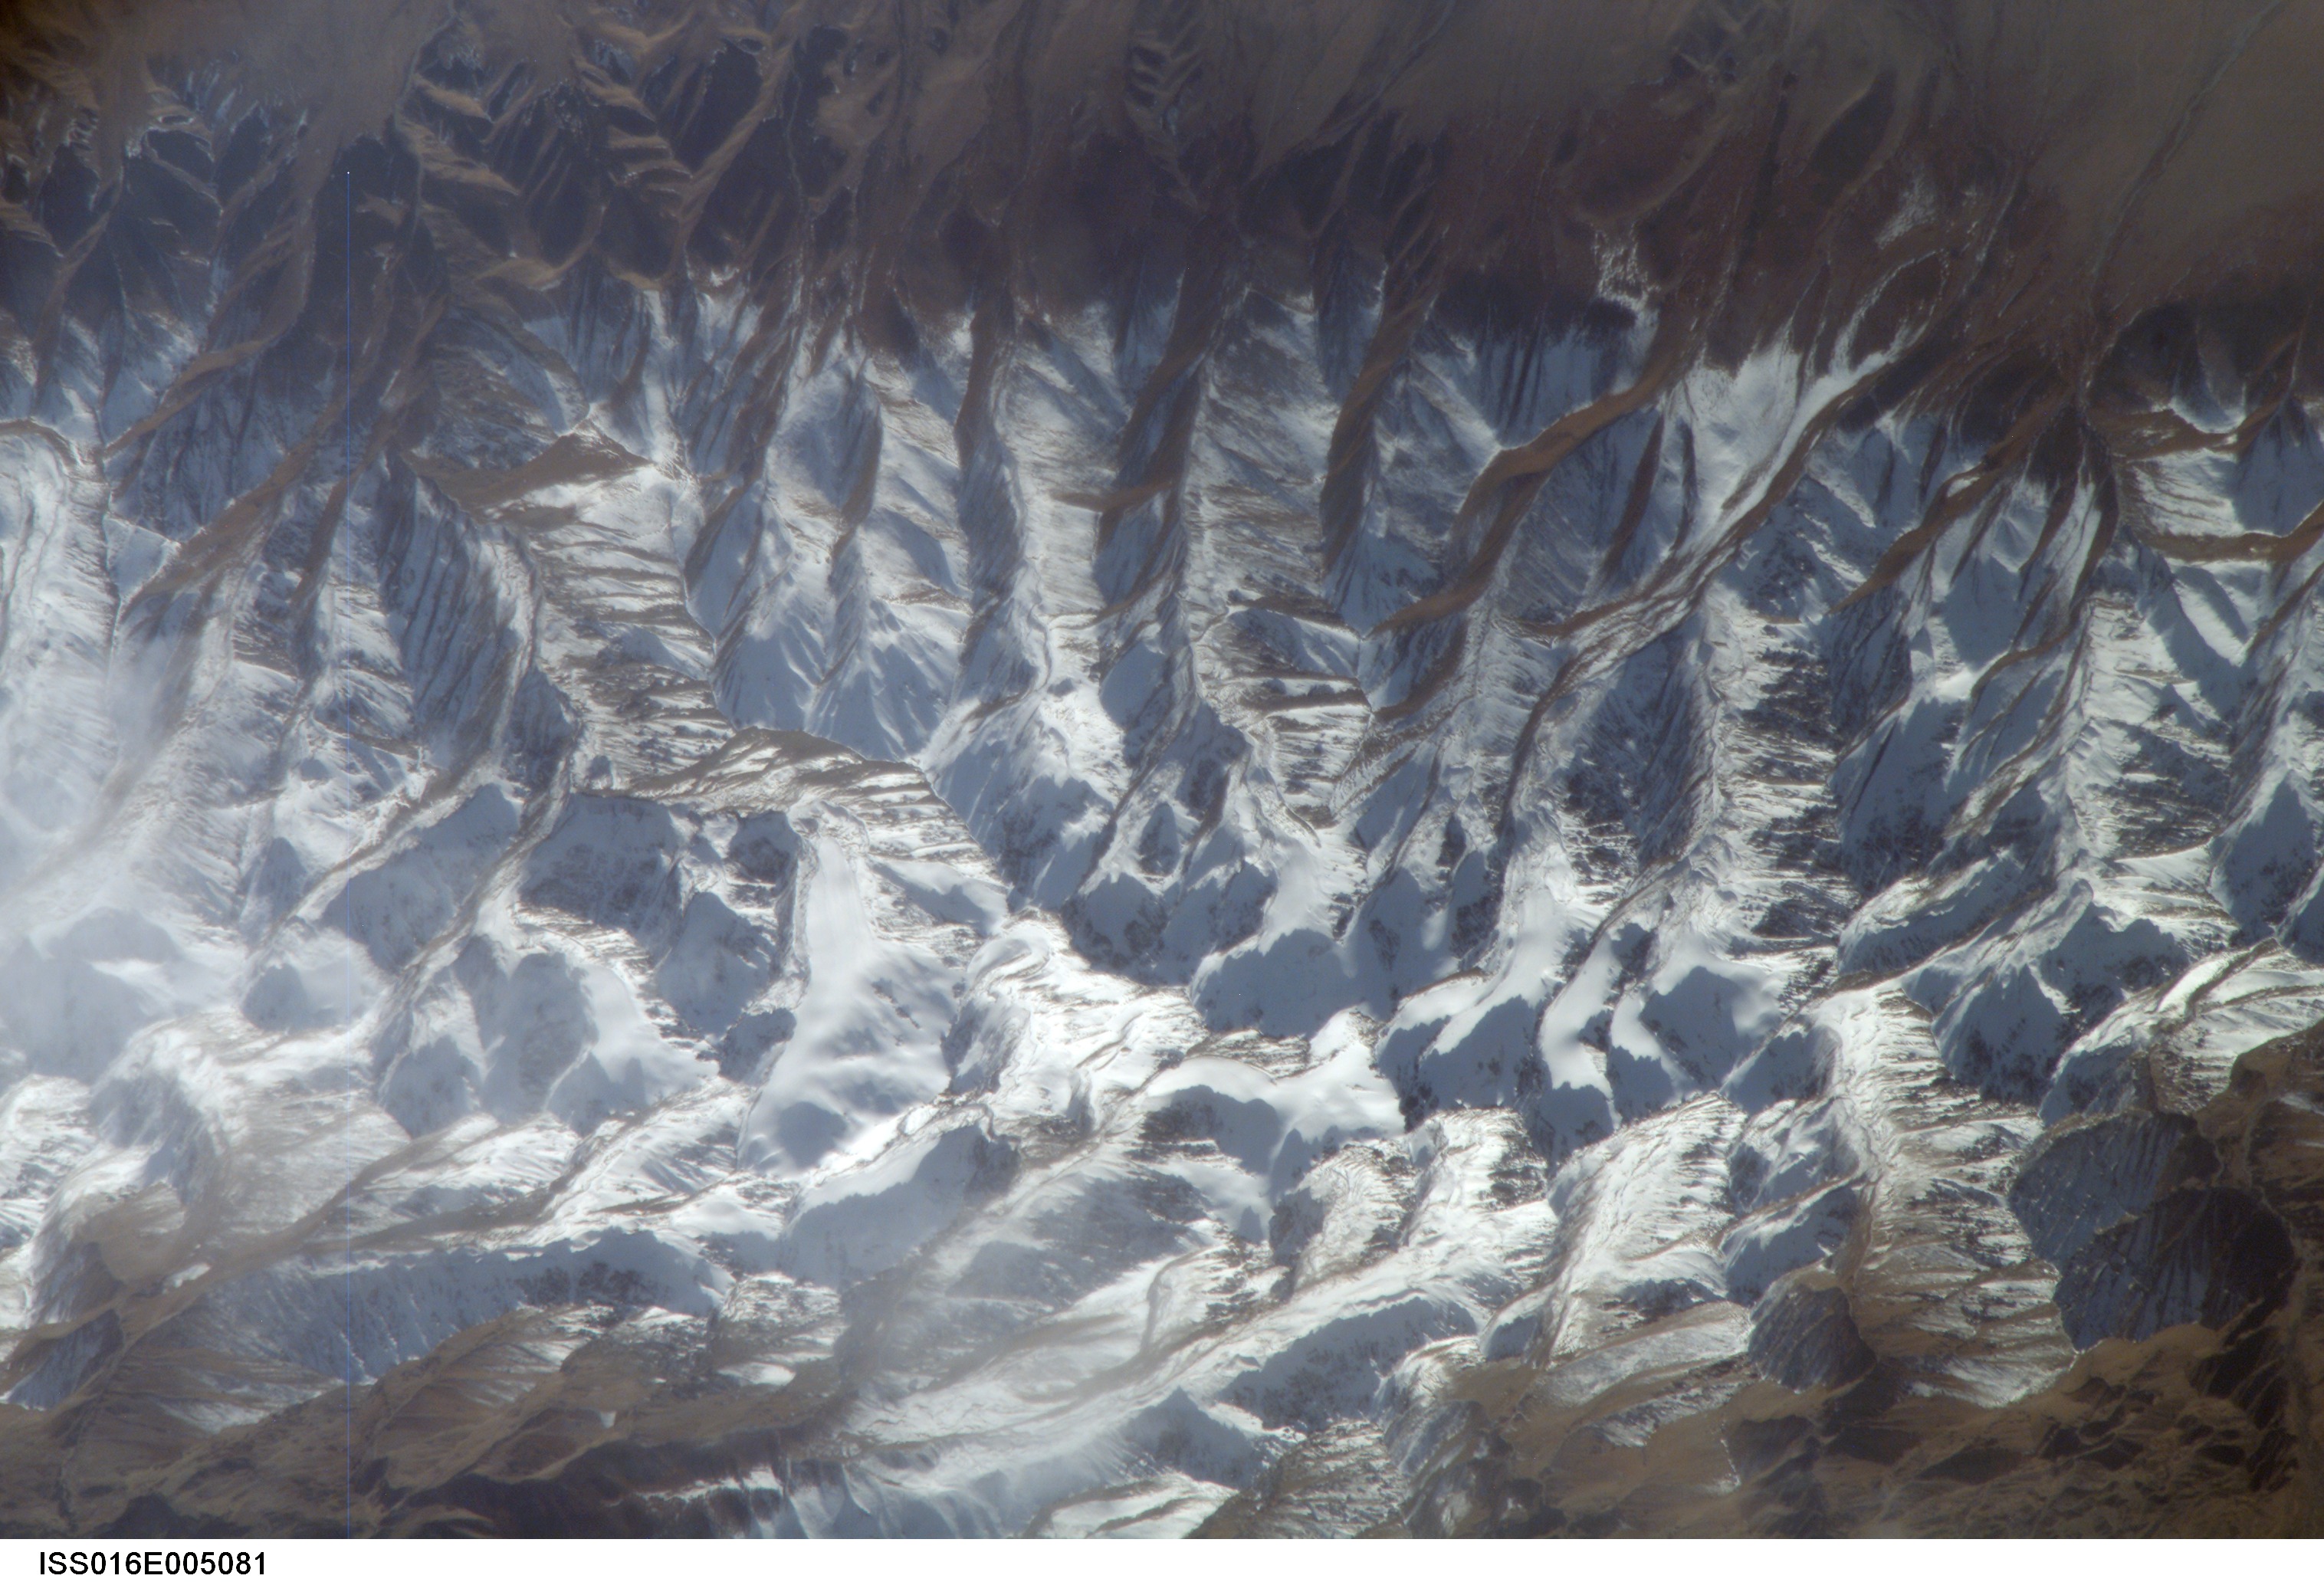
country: CHINA
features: BOGDA SHAN RANGE
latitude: 43.4
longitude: 93.3
